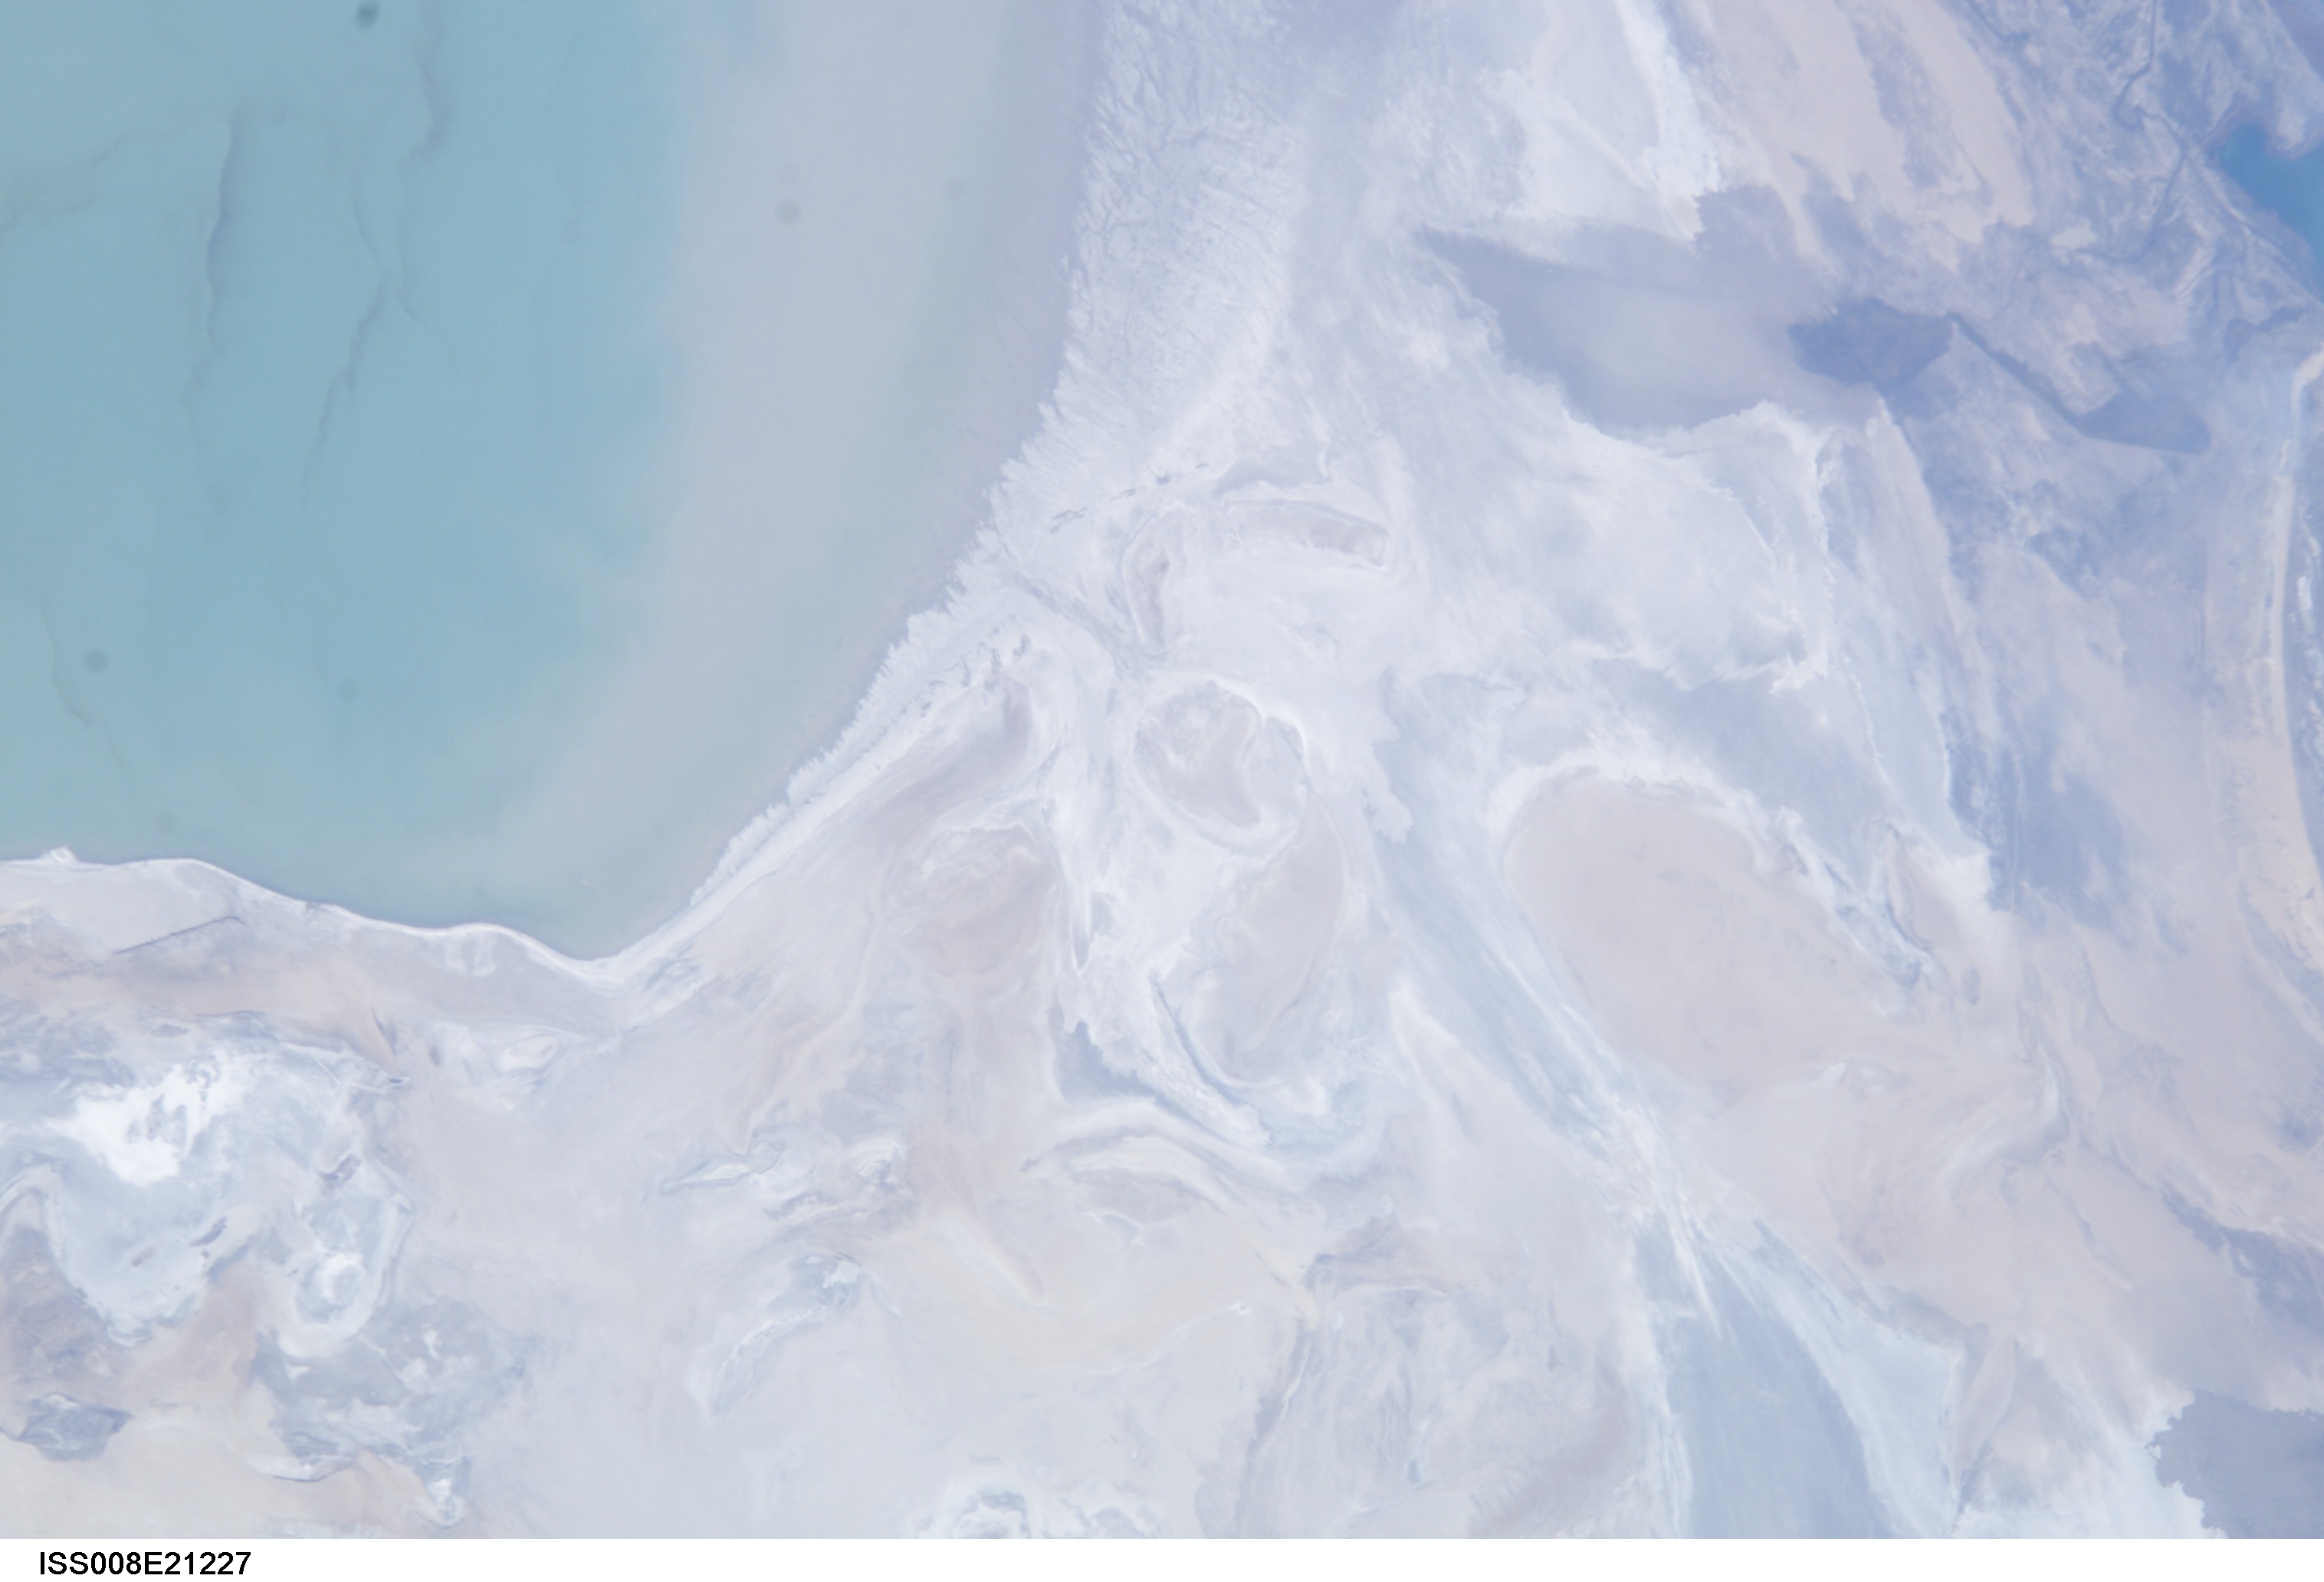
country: UZBEKISTAN
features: SOUTHERN ARAL SEA
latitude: 44.0
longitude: 59.0
